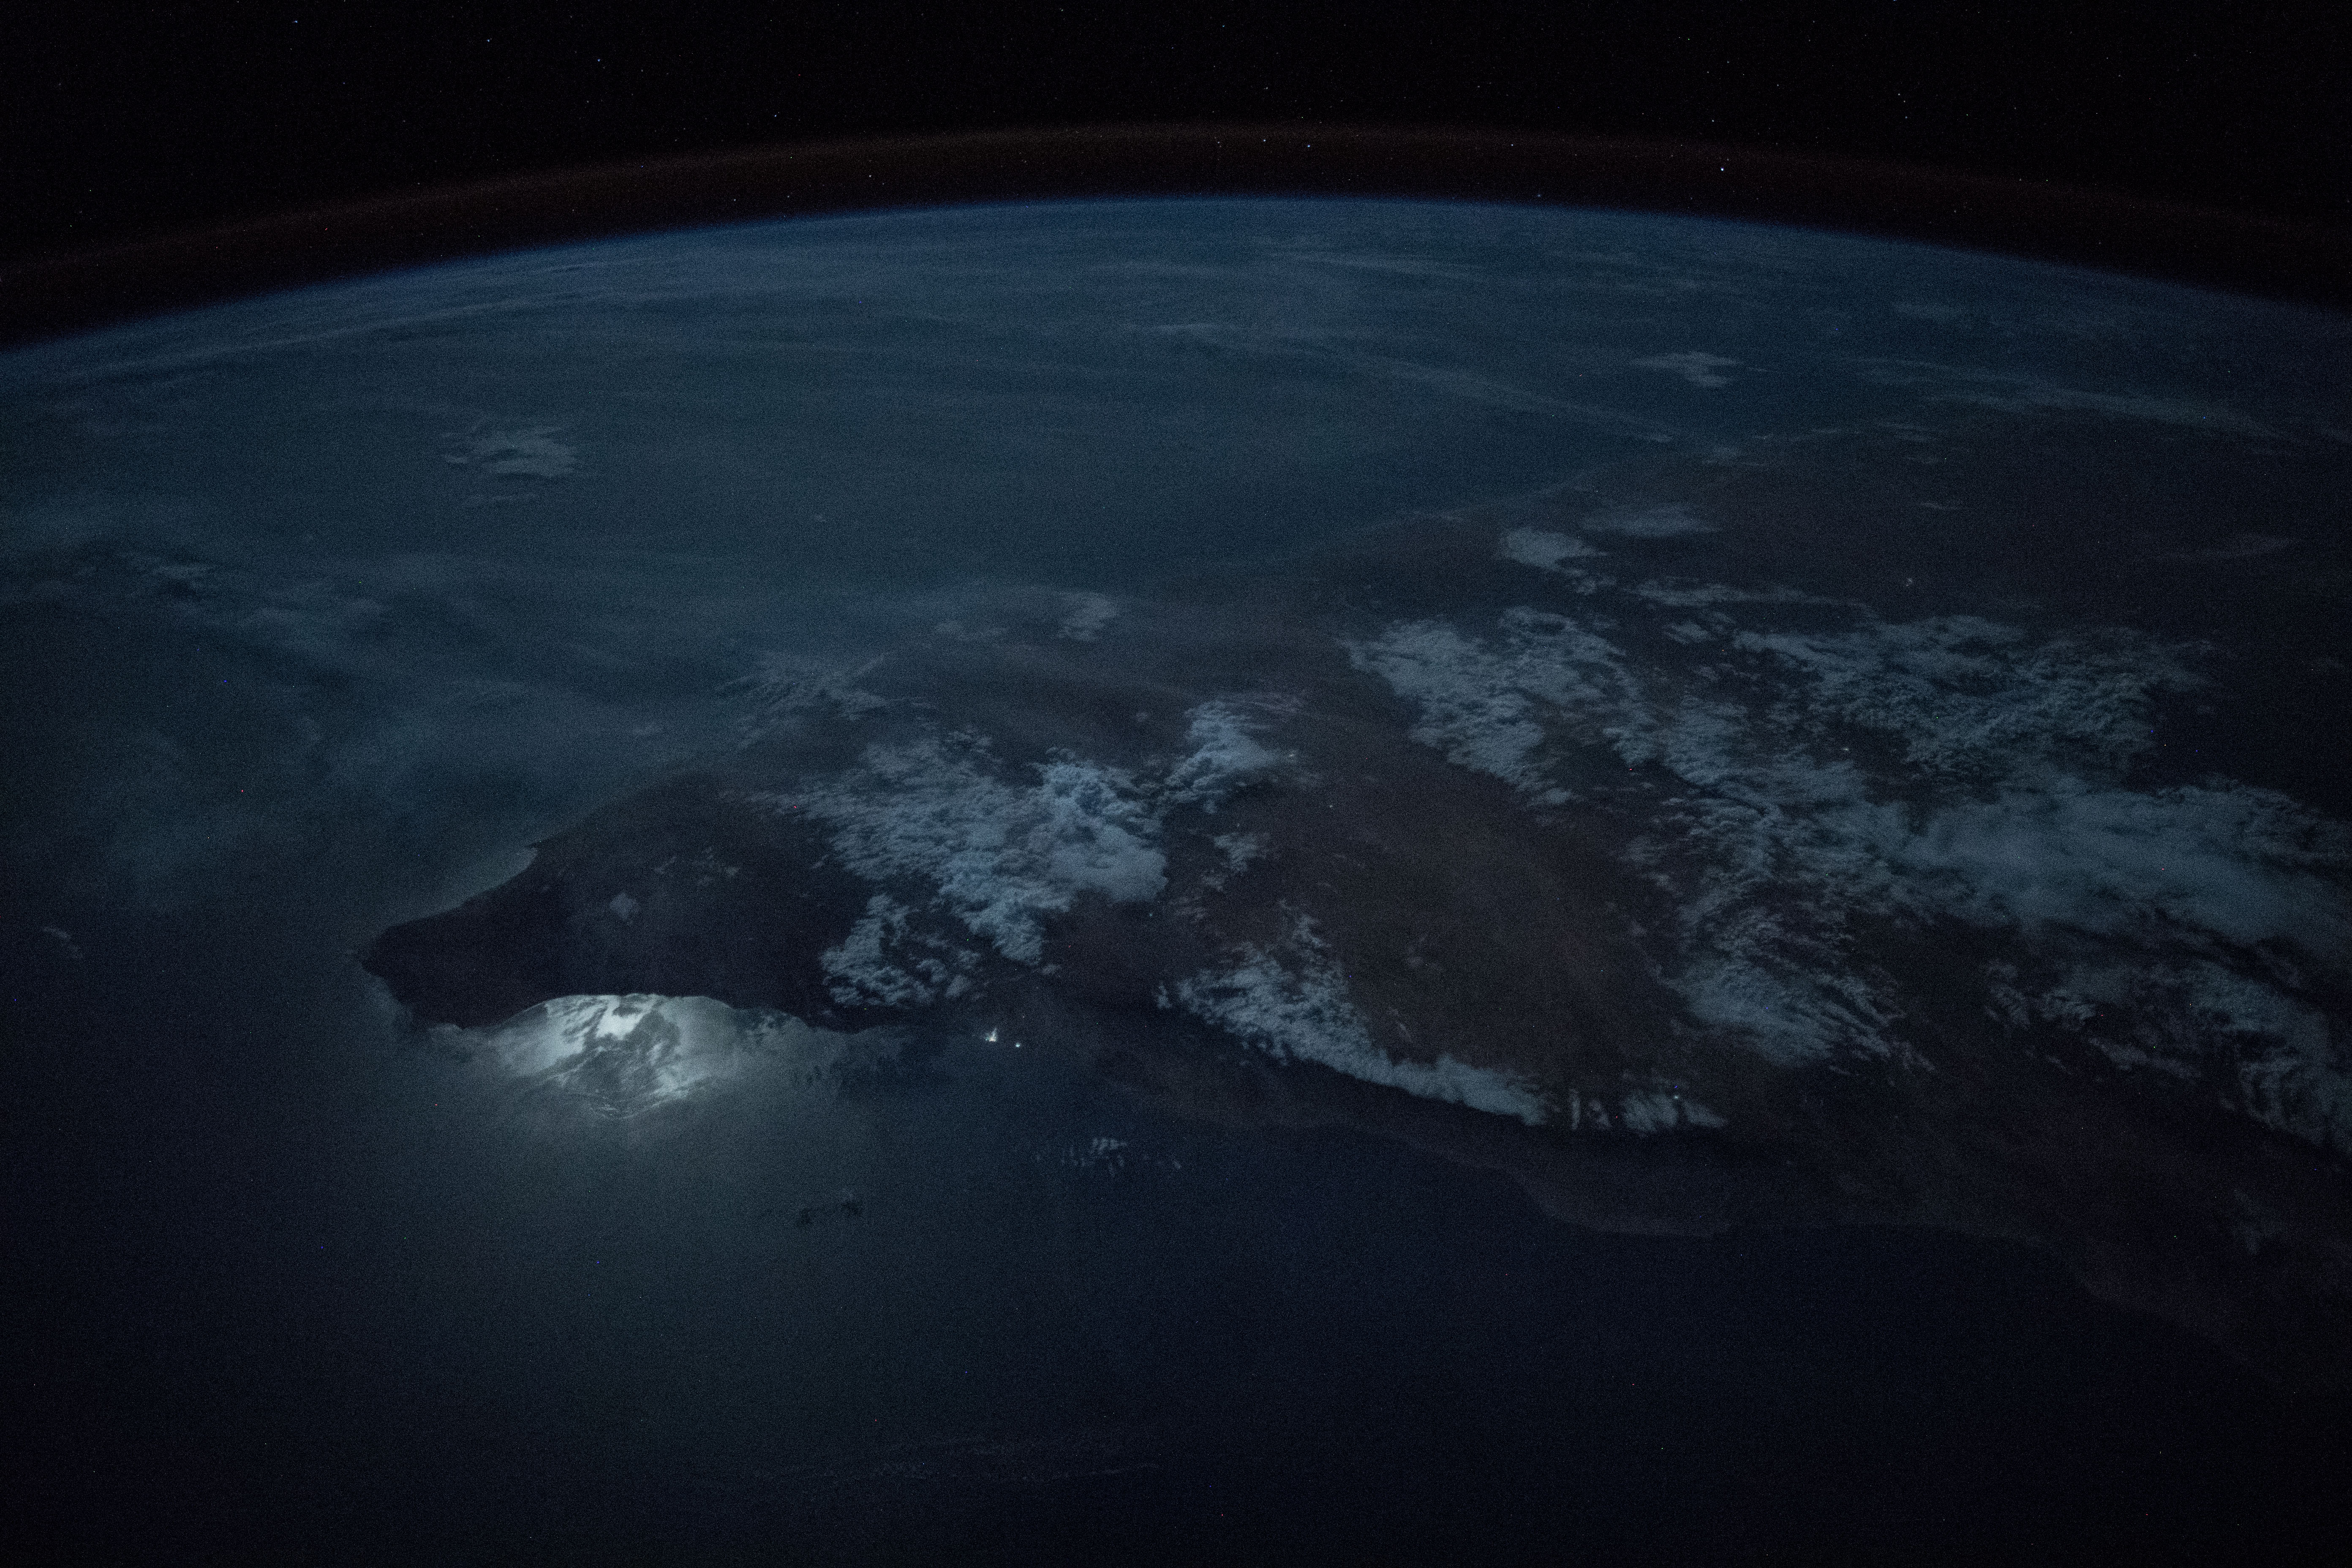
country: SOMALIA
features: GULF OF ADEN, OGO MOUNTAINS, BOSASO CITY, HAYLAN CITY, BURCO CITY, EYL CITY, NIGHT, EARTH LIMB
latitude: 9.5
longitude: 48.1
